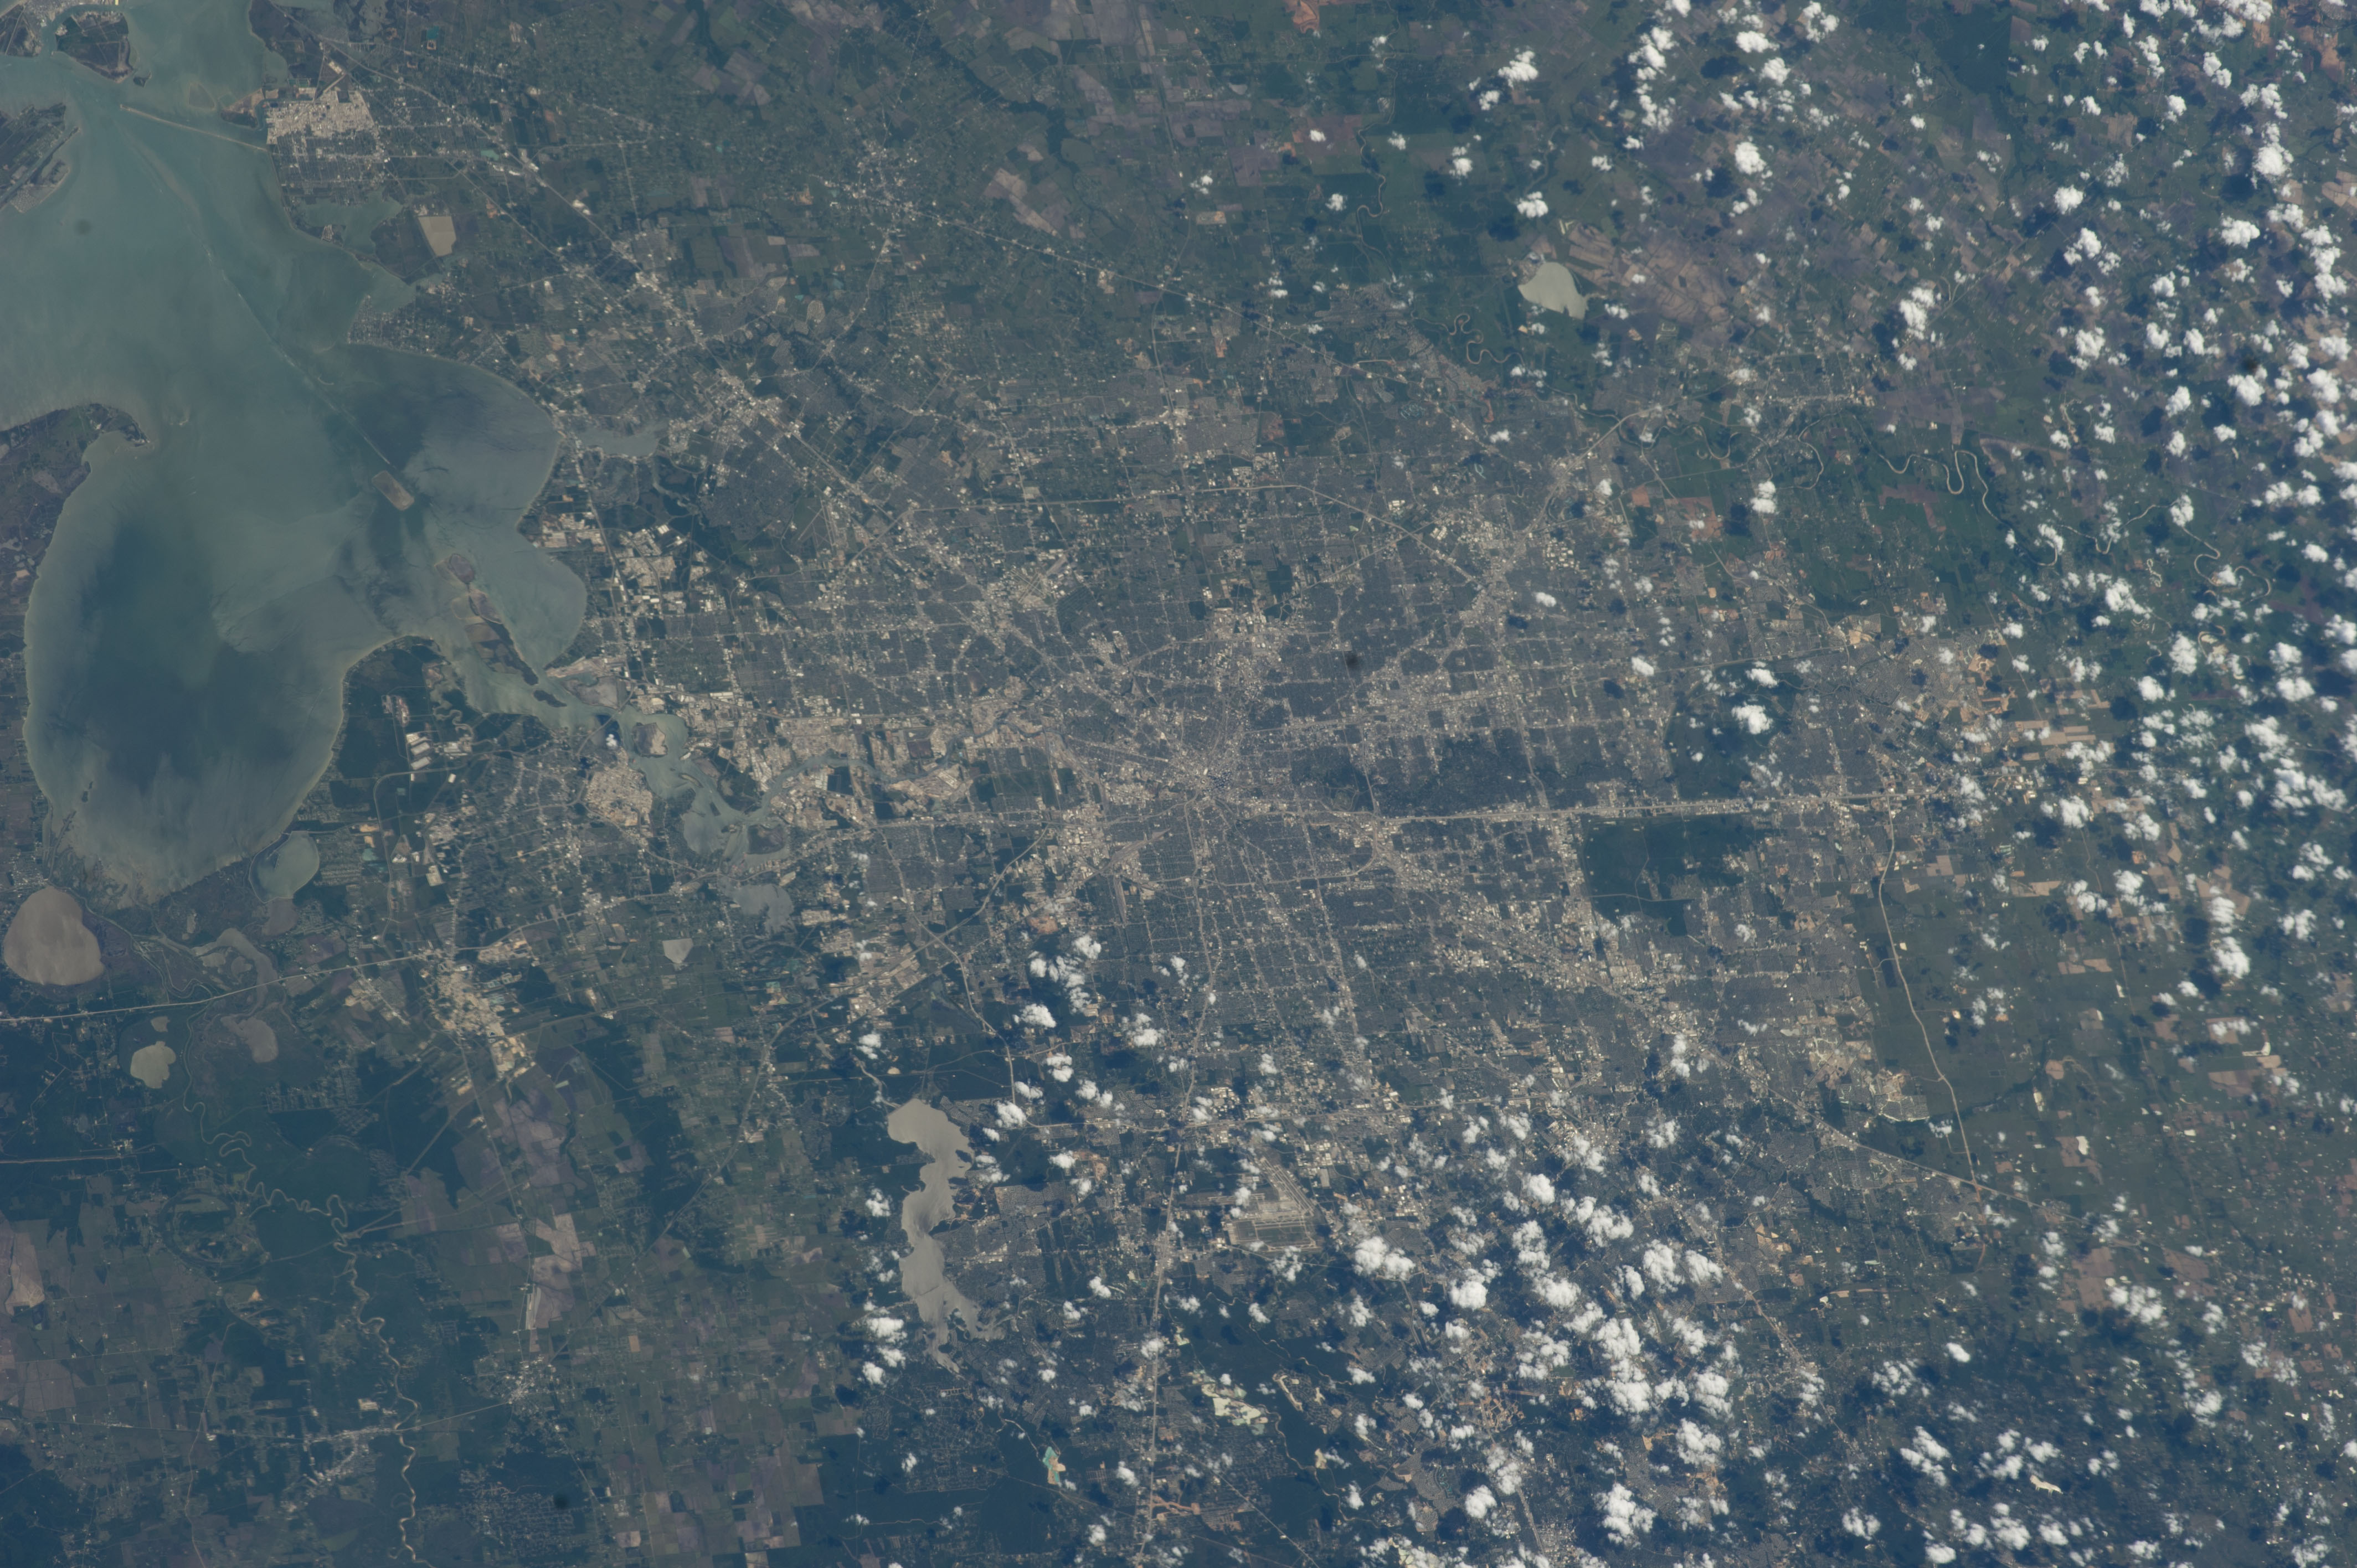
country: USA-TEXAS
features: HOUSTON, TRINITY BAY, CITY
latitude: 29.8
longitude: -95.4
